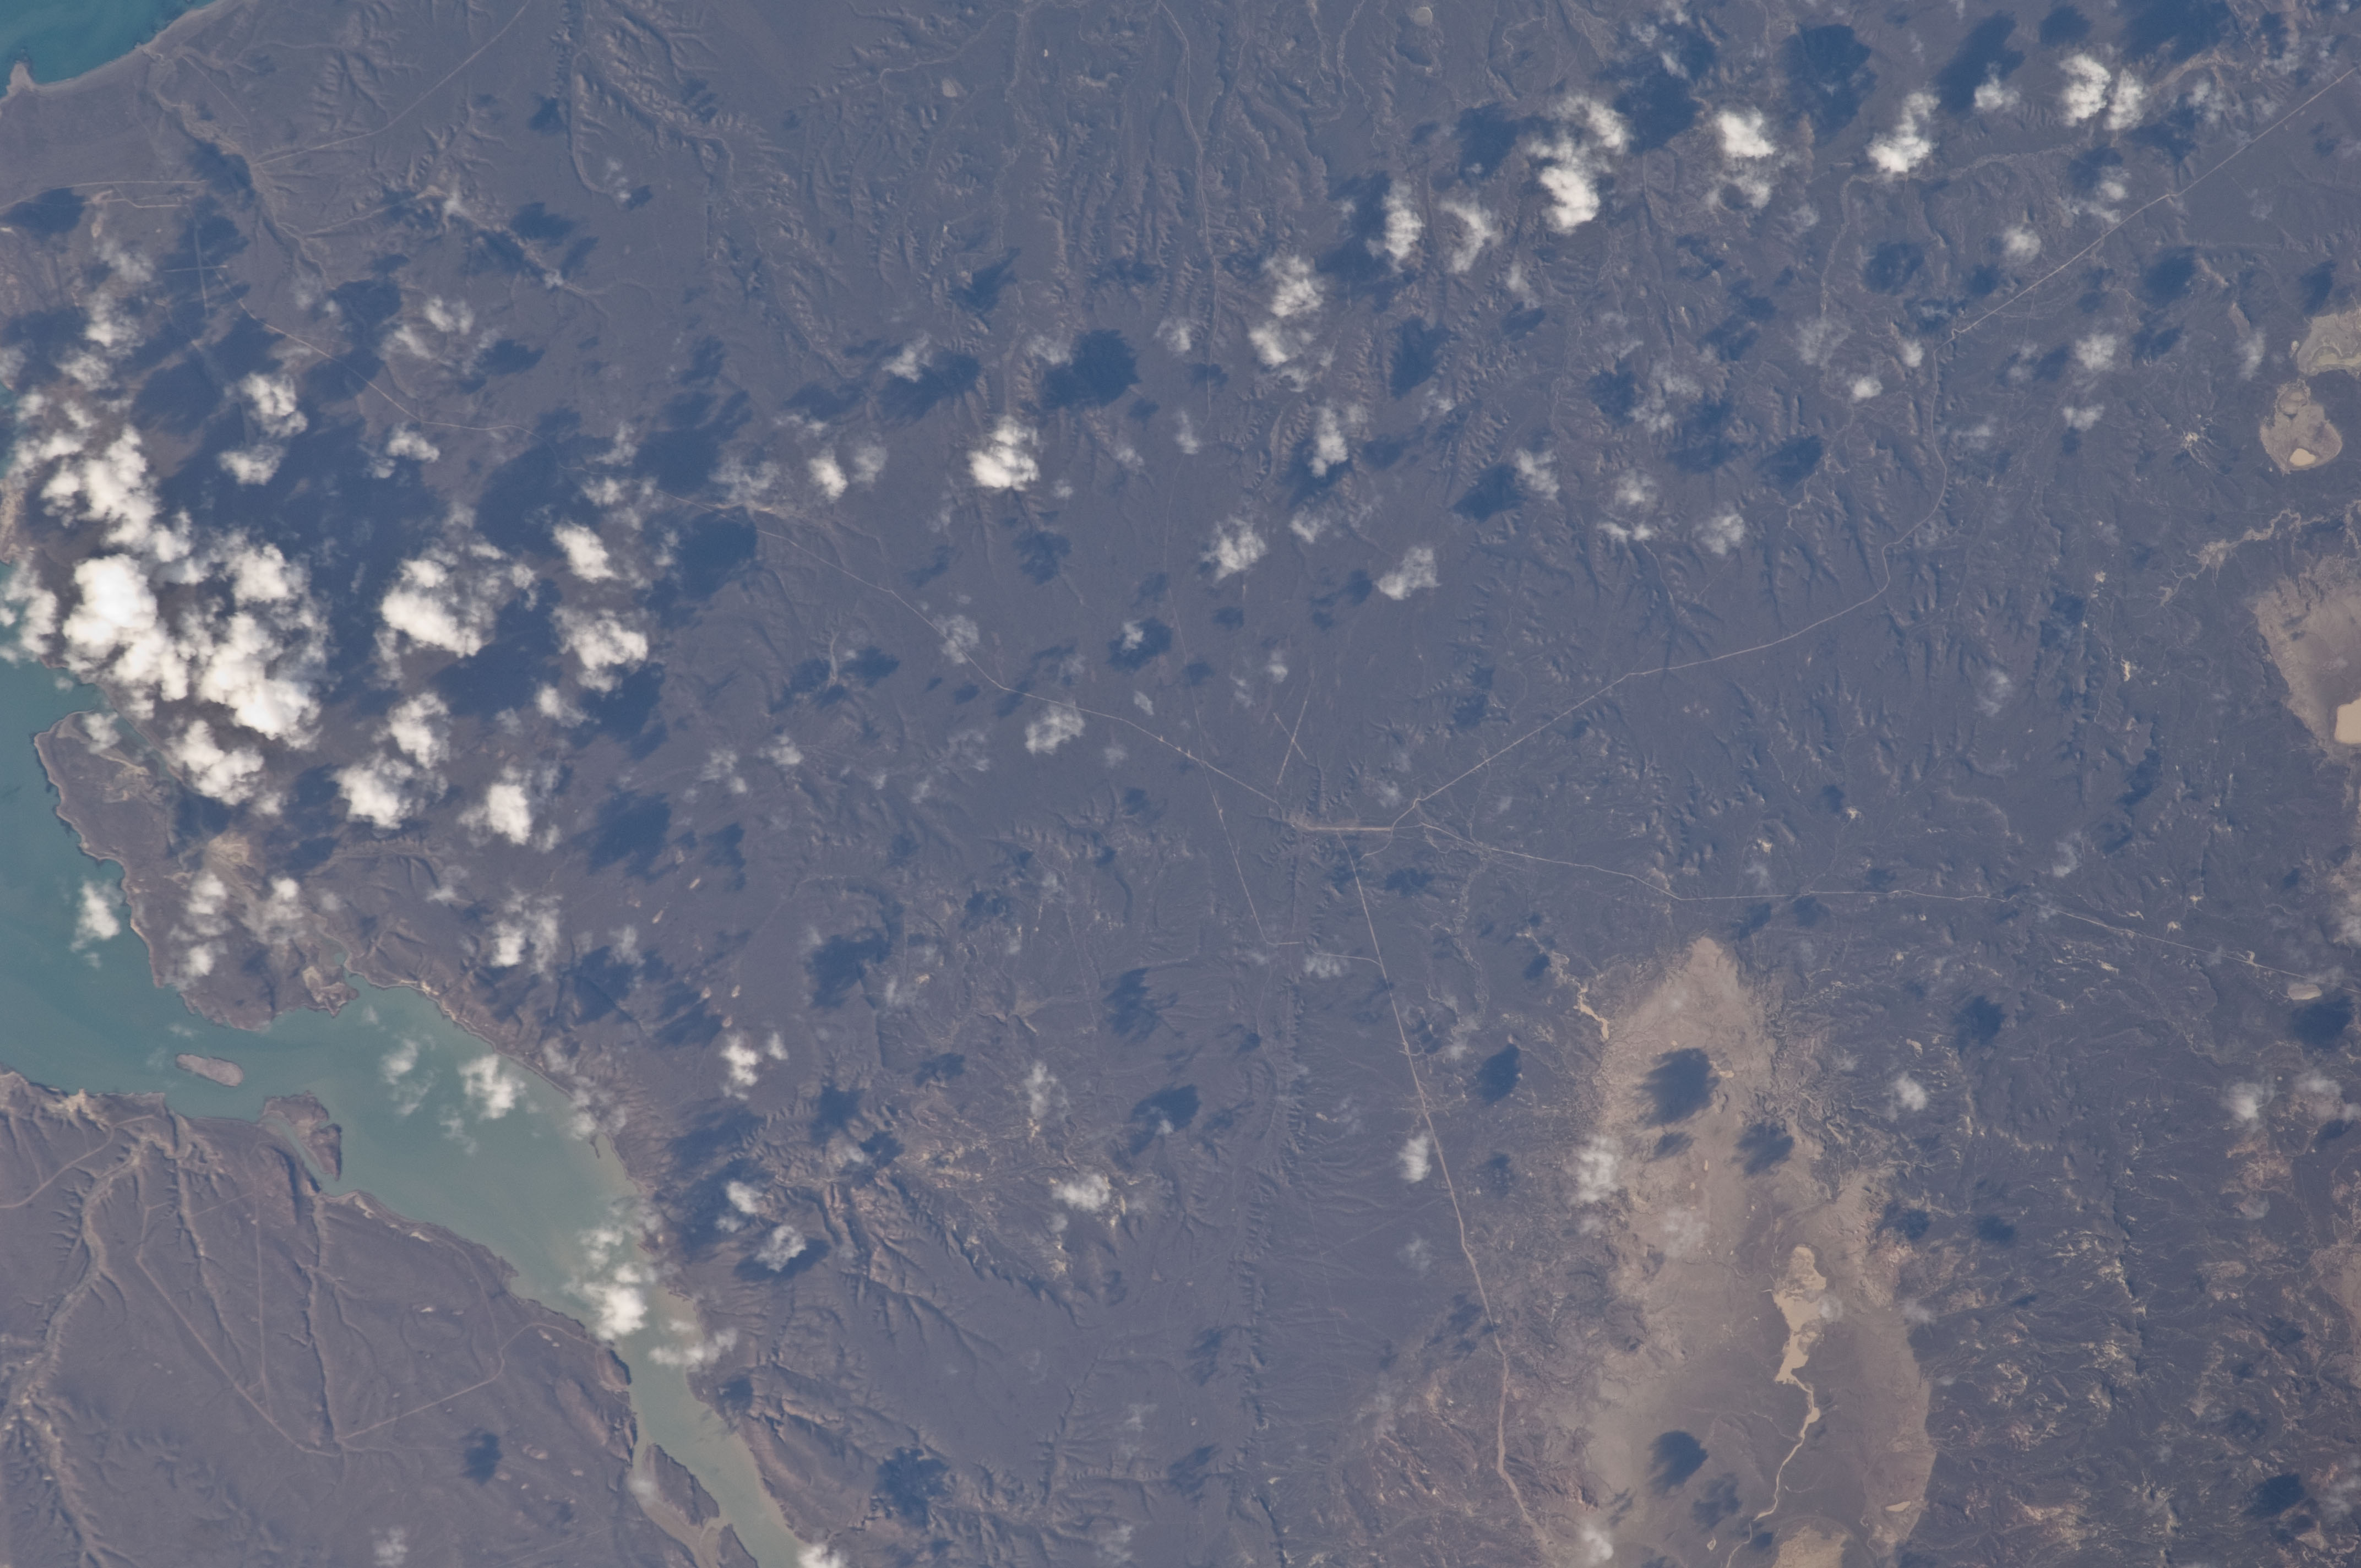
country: ARGENTINA
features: R. DESEADO, L. DULCE, ROADS, DRY LAKES
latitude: -47.9
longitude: -66.1
